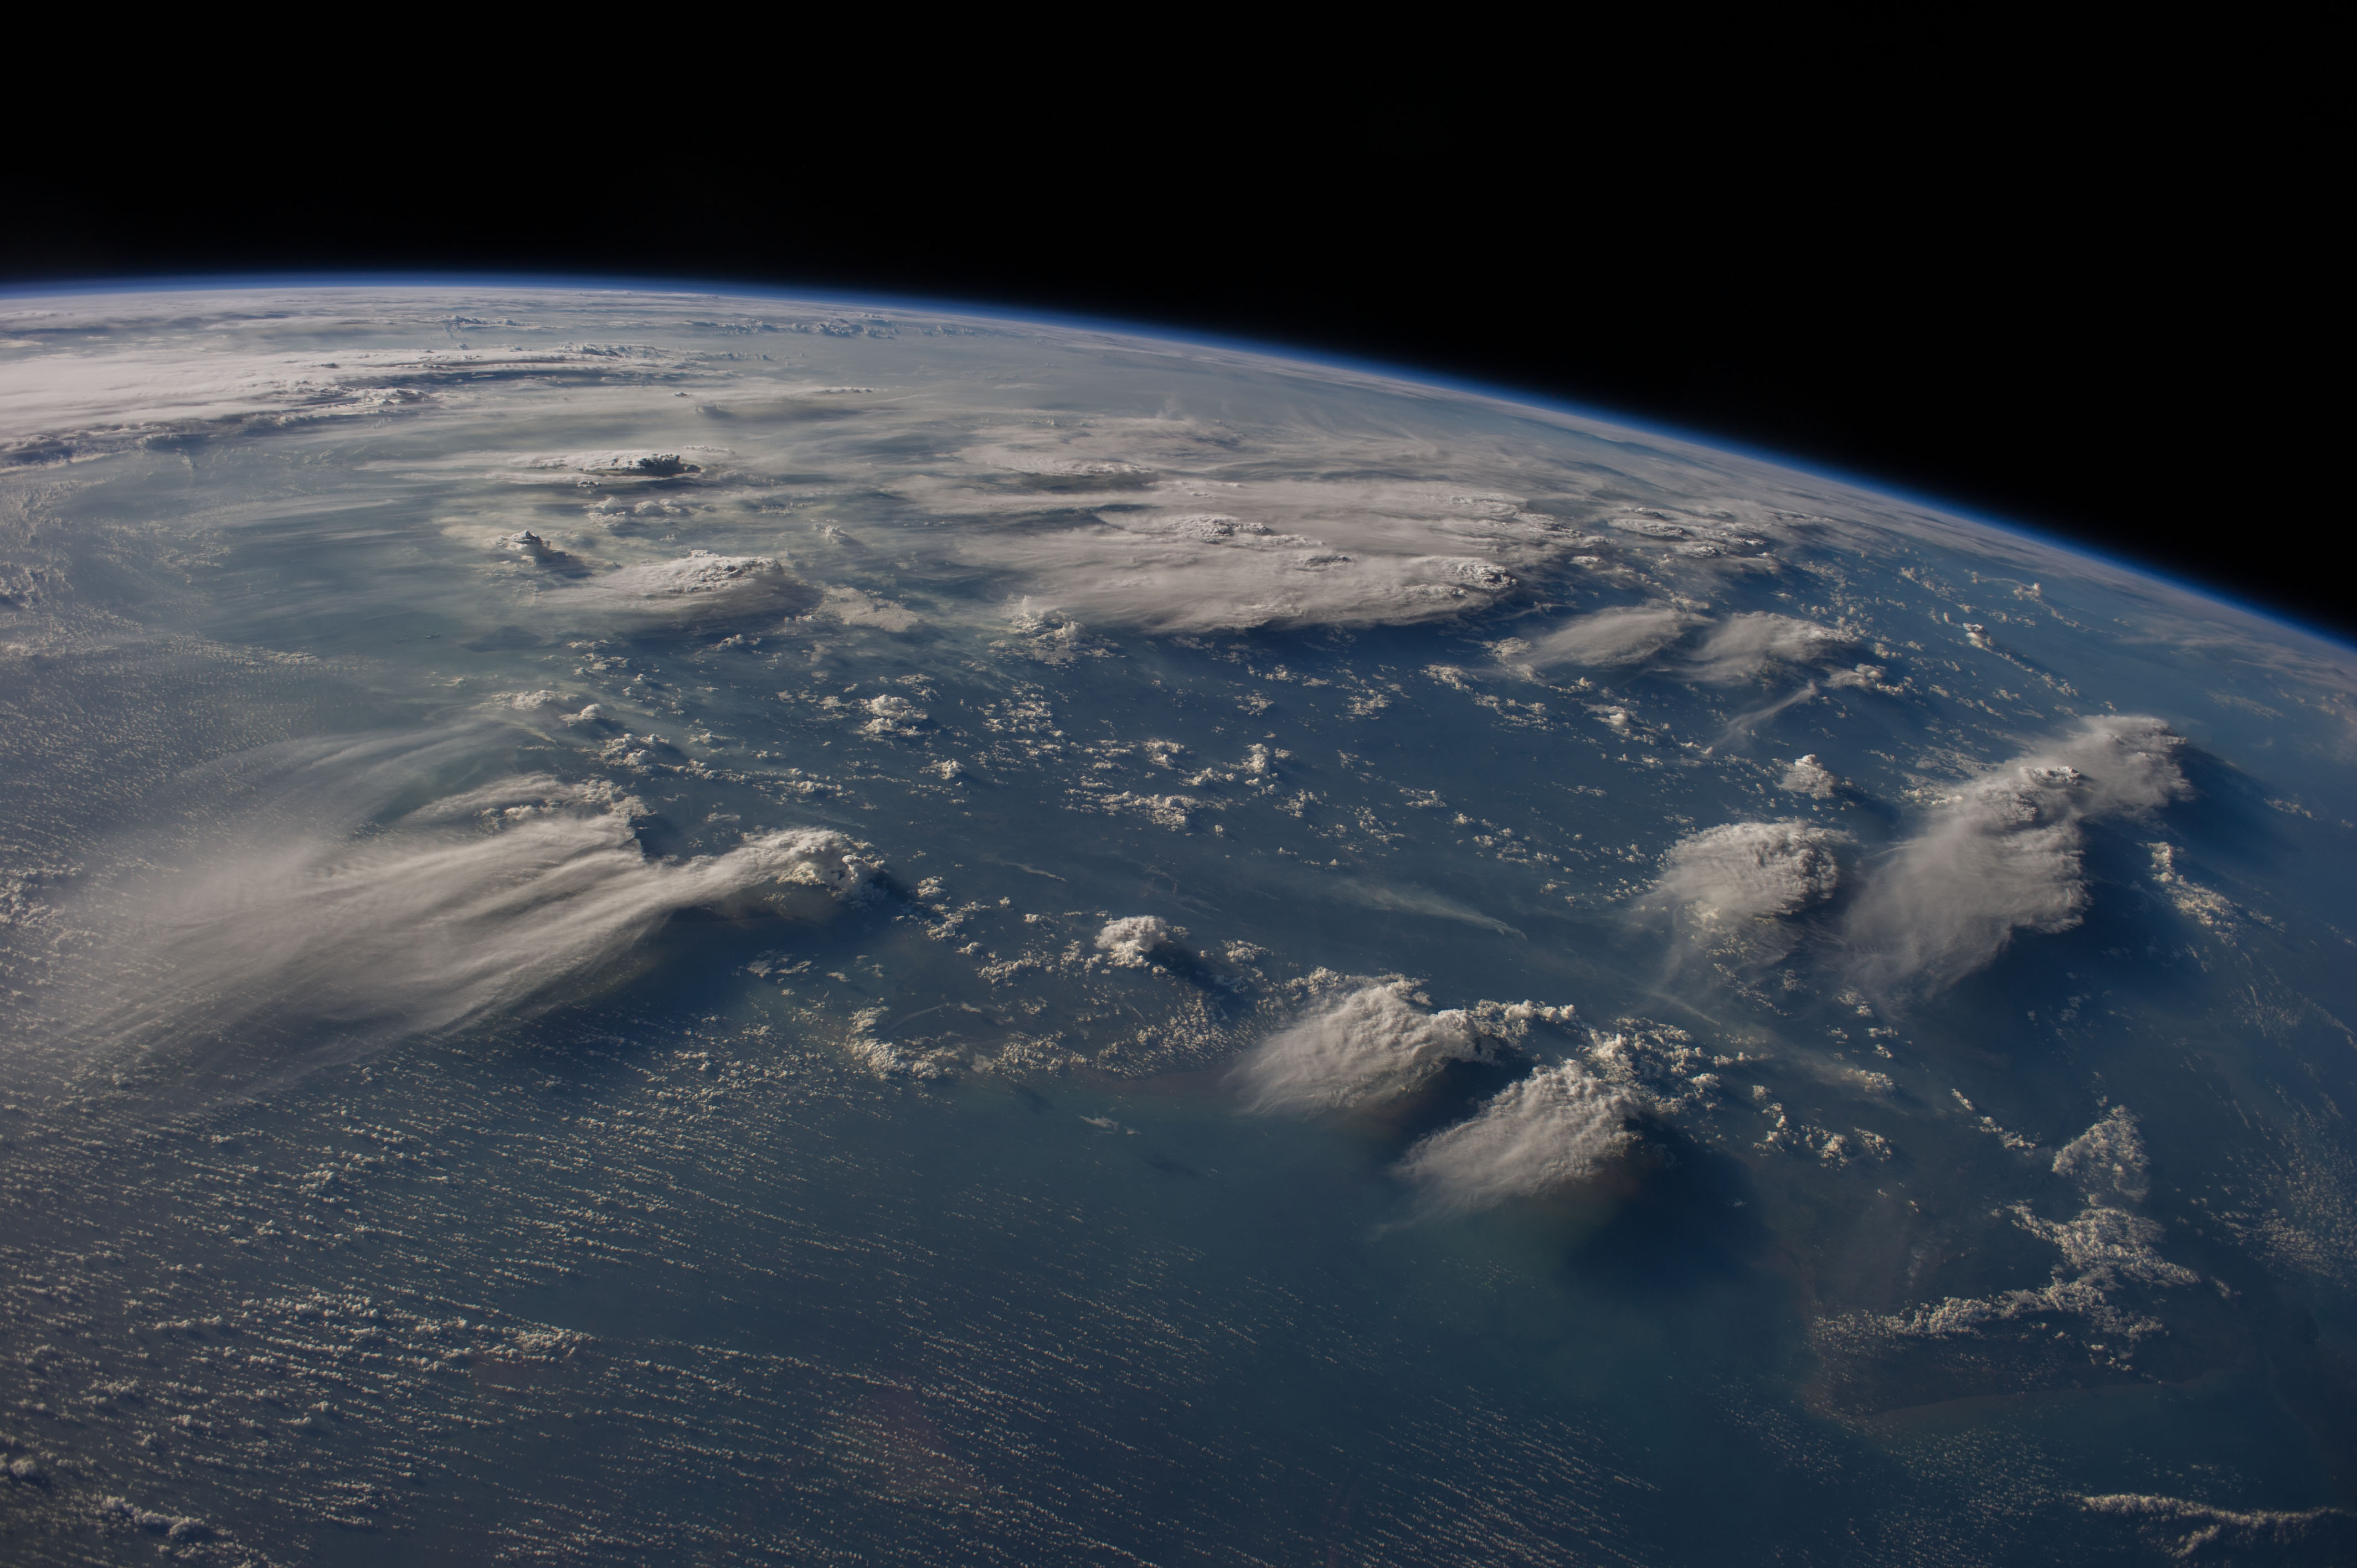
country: INDONESIA-B
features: THUNDERHEADS, C. SELATAN, SMOKE PLUMES
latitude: -3.0
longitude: 114.0
